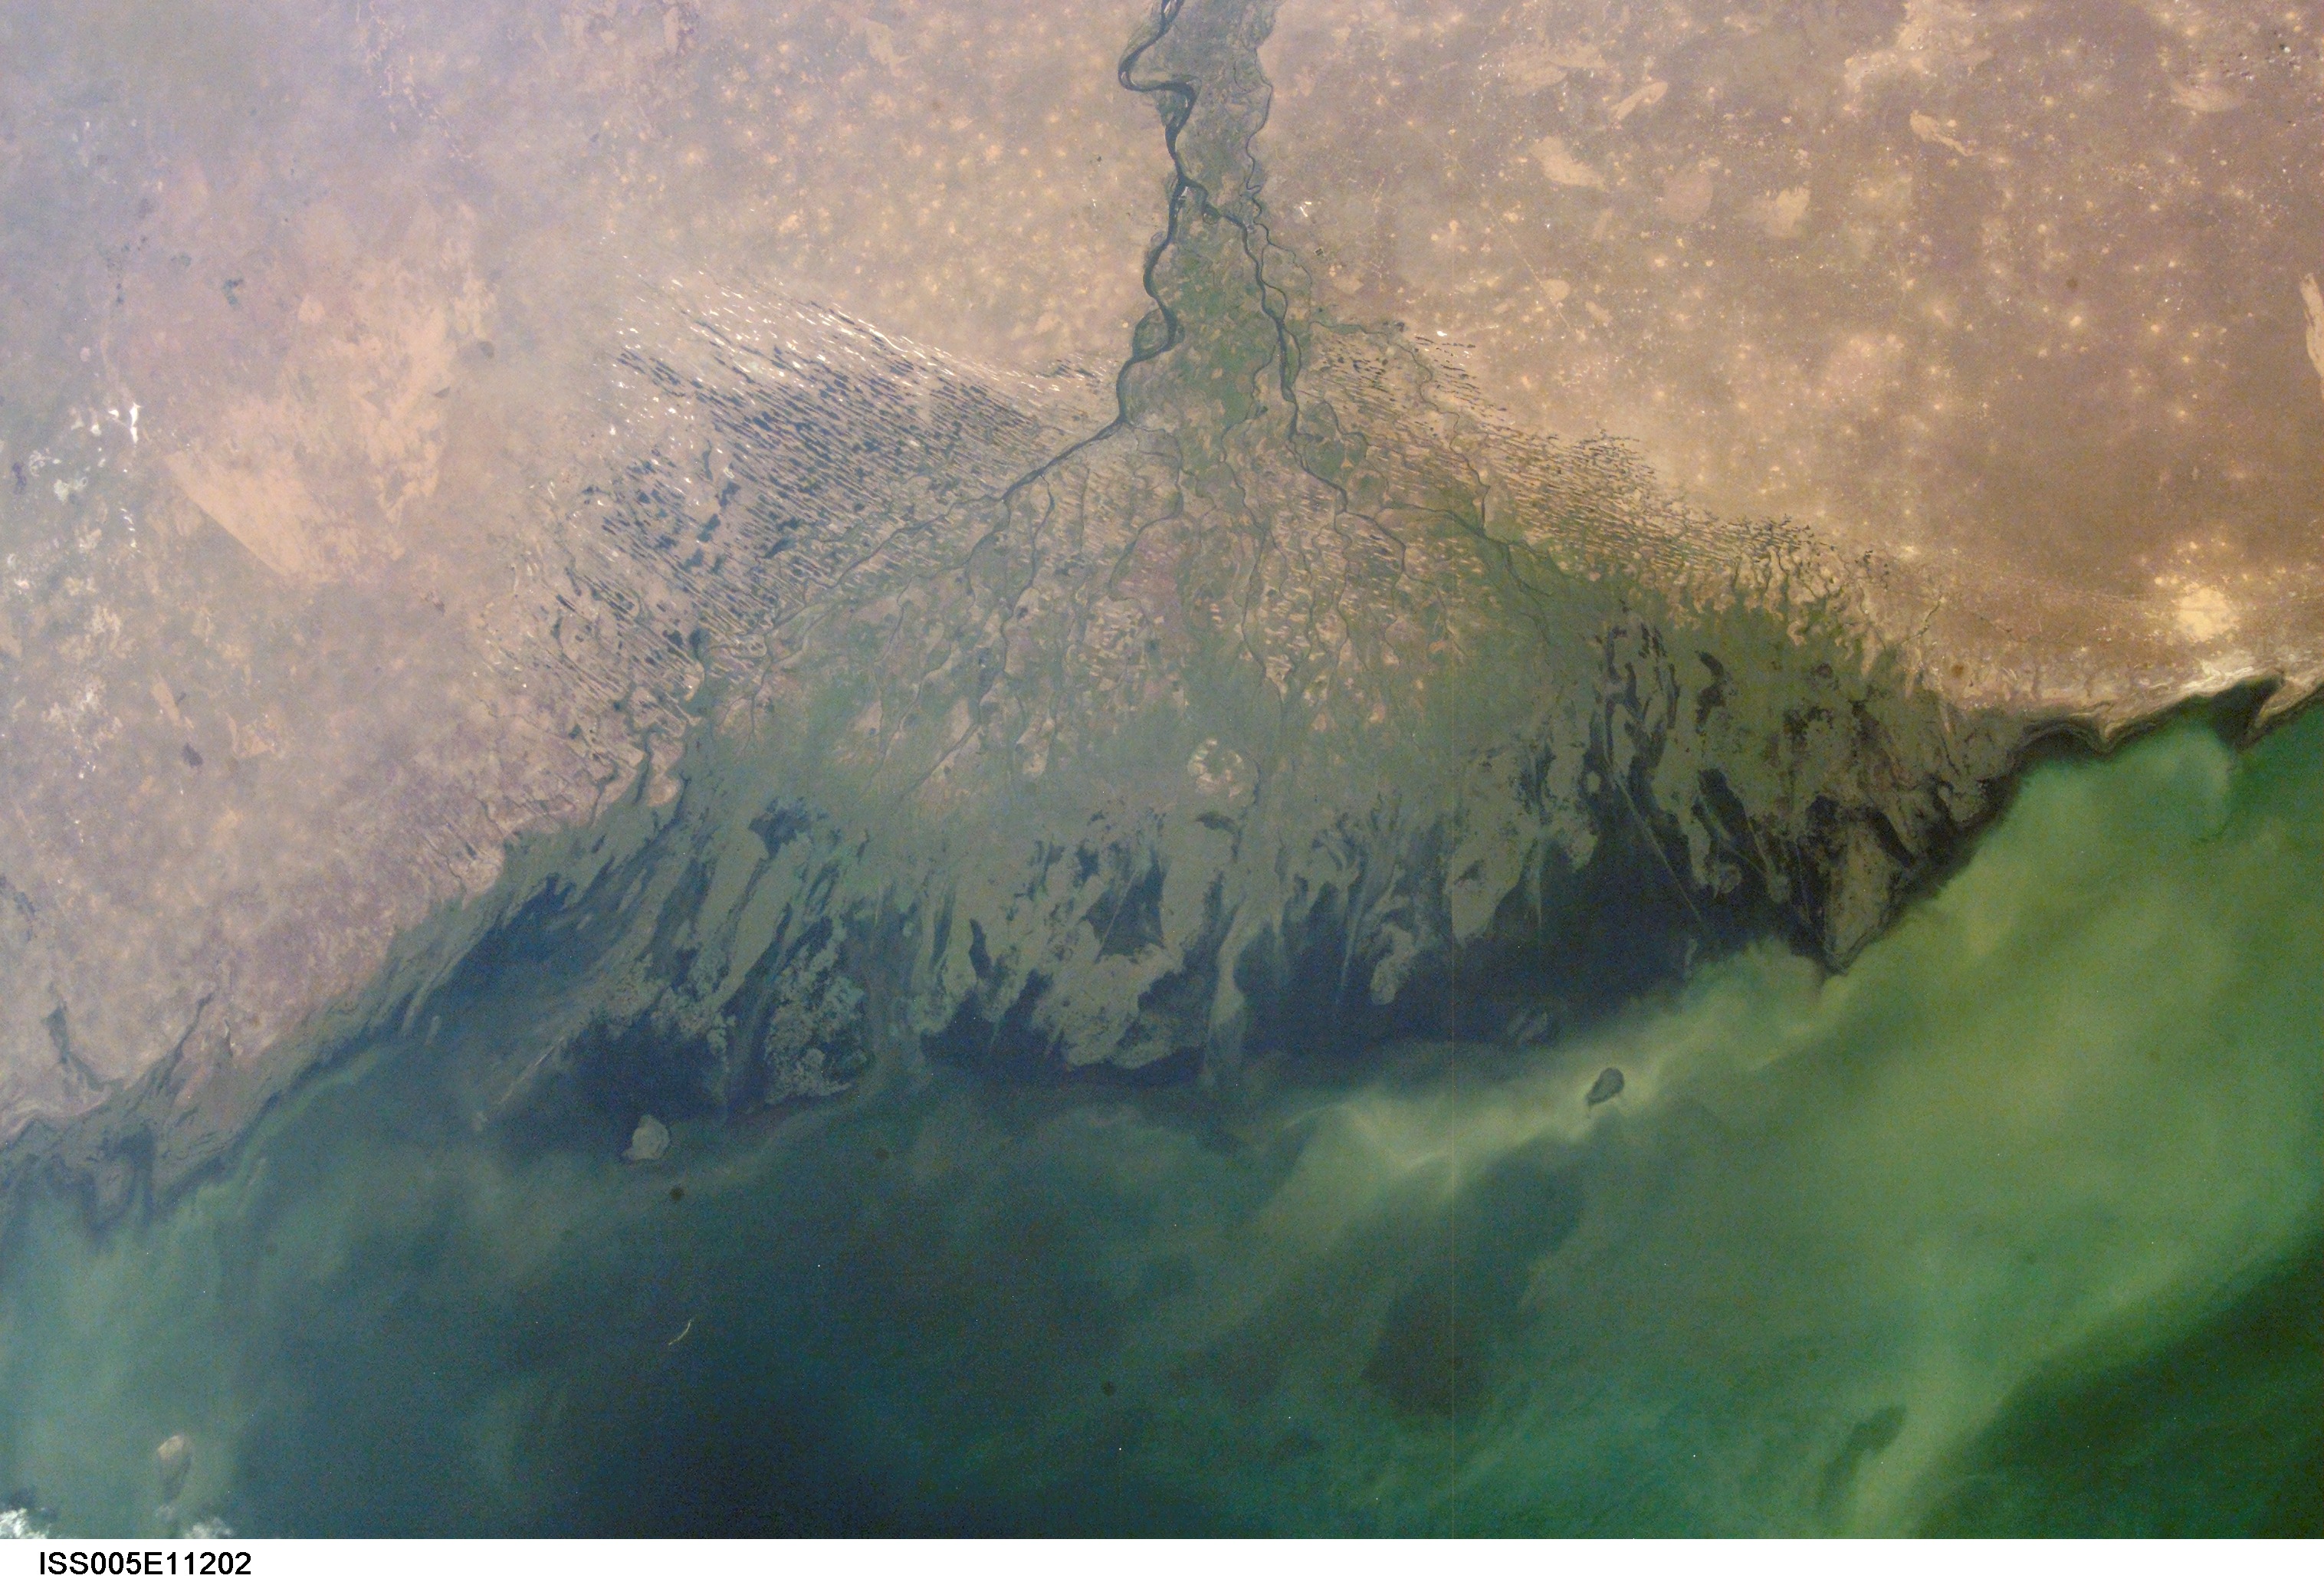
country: RUSSIAN FEDERATION
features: VOLGA DELTA
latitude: 46.0
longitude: 48.5
